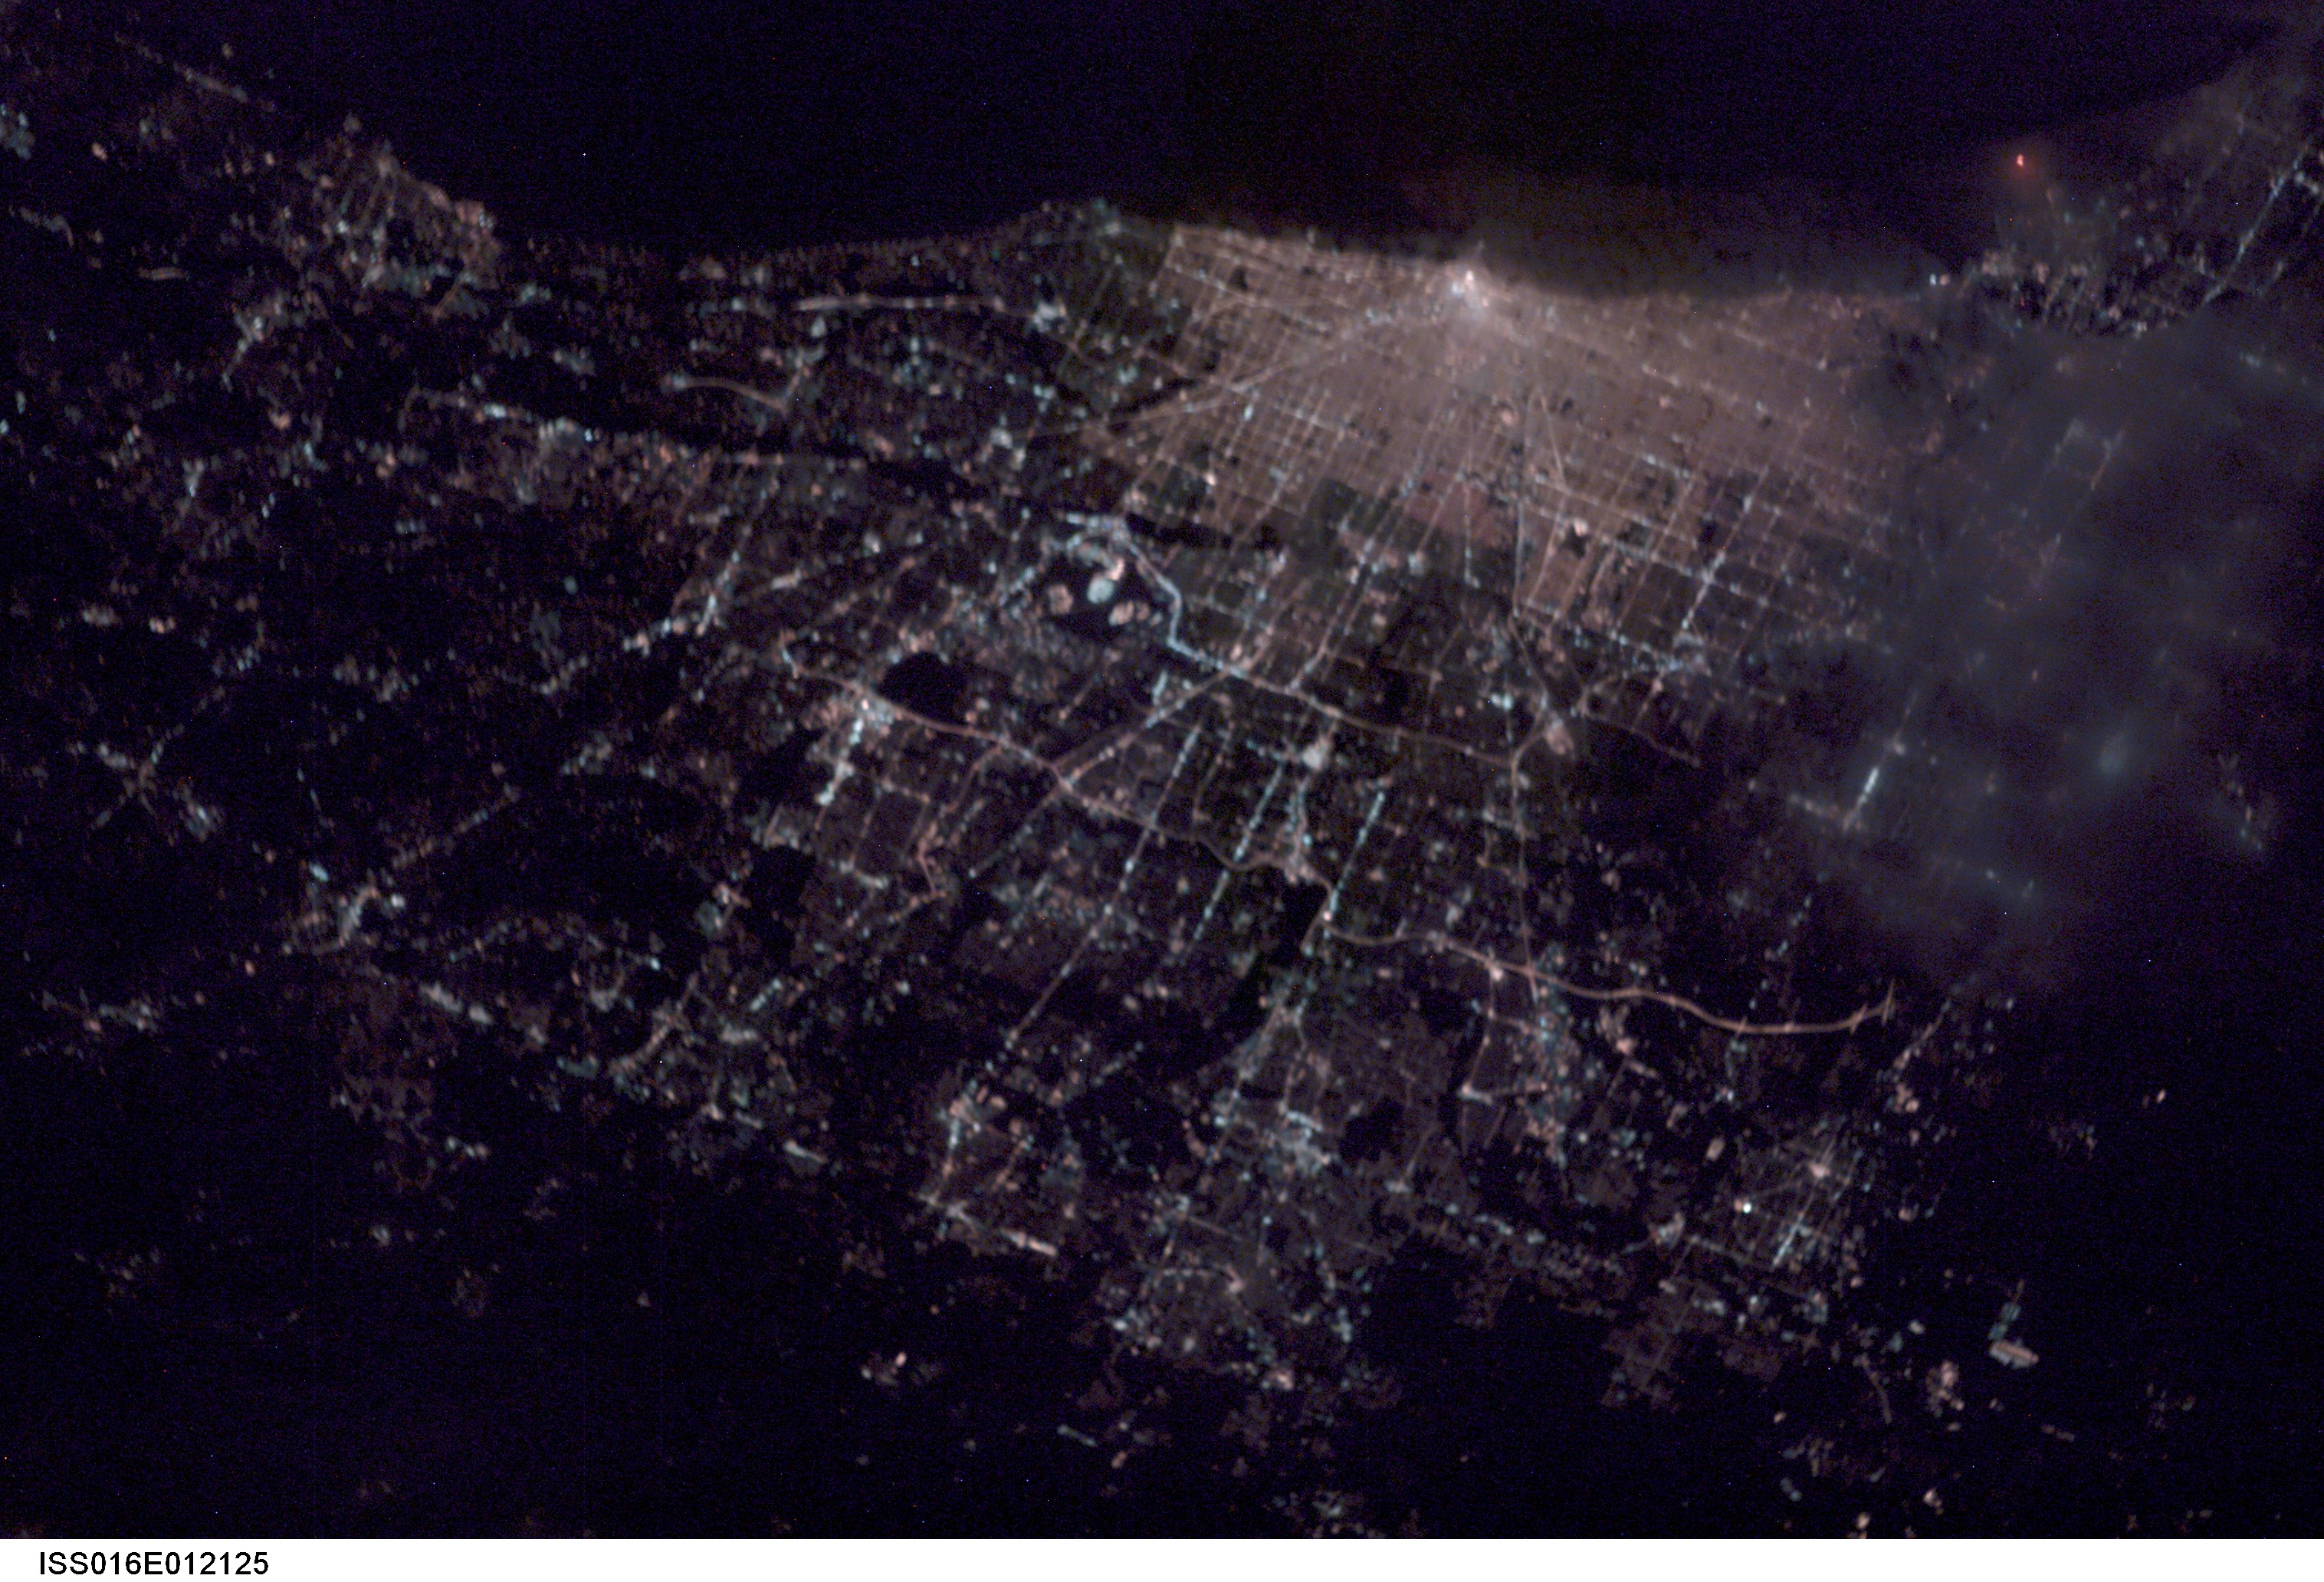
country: USA-ILLINOIS
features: CHICAGO AT NIGHT
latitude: 42.0
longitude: -87.5
